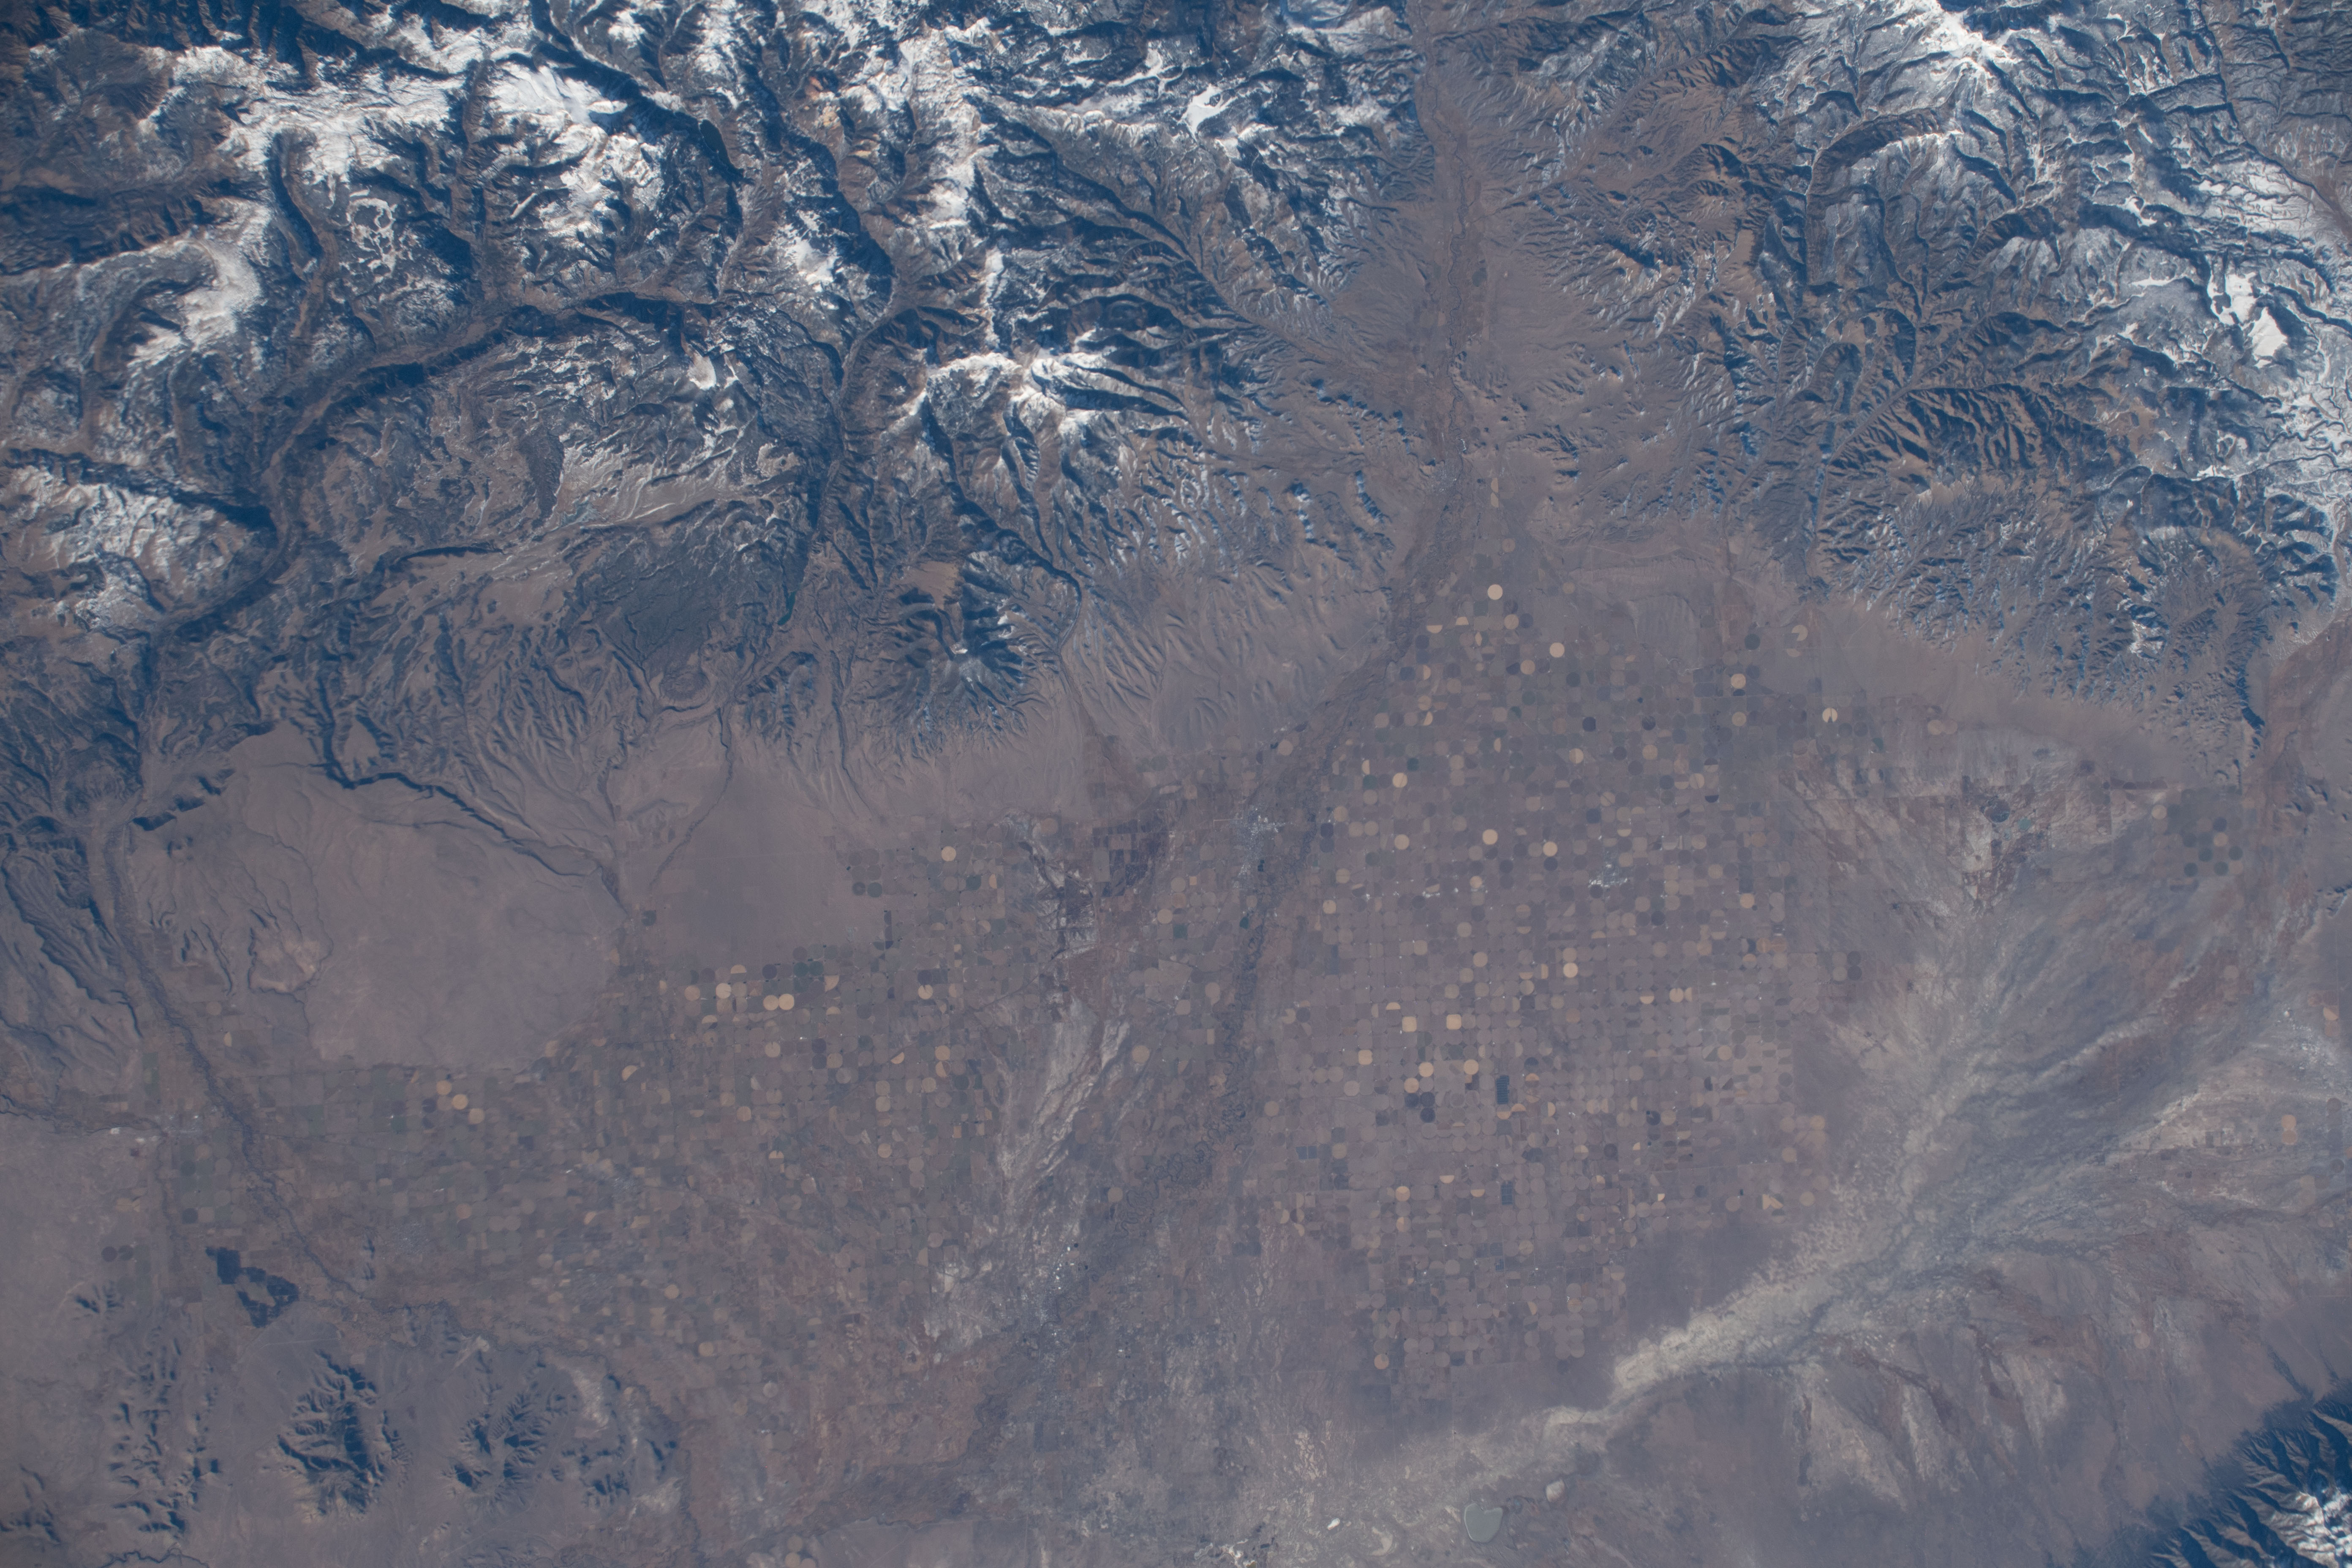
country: USA-COLORADO
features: RIO GRANDE, CONEJOS, BLACK MOUNTAIN, ALAMOSA, BENNETT PEAK
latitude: 37.6
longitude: -106.2
